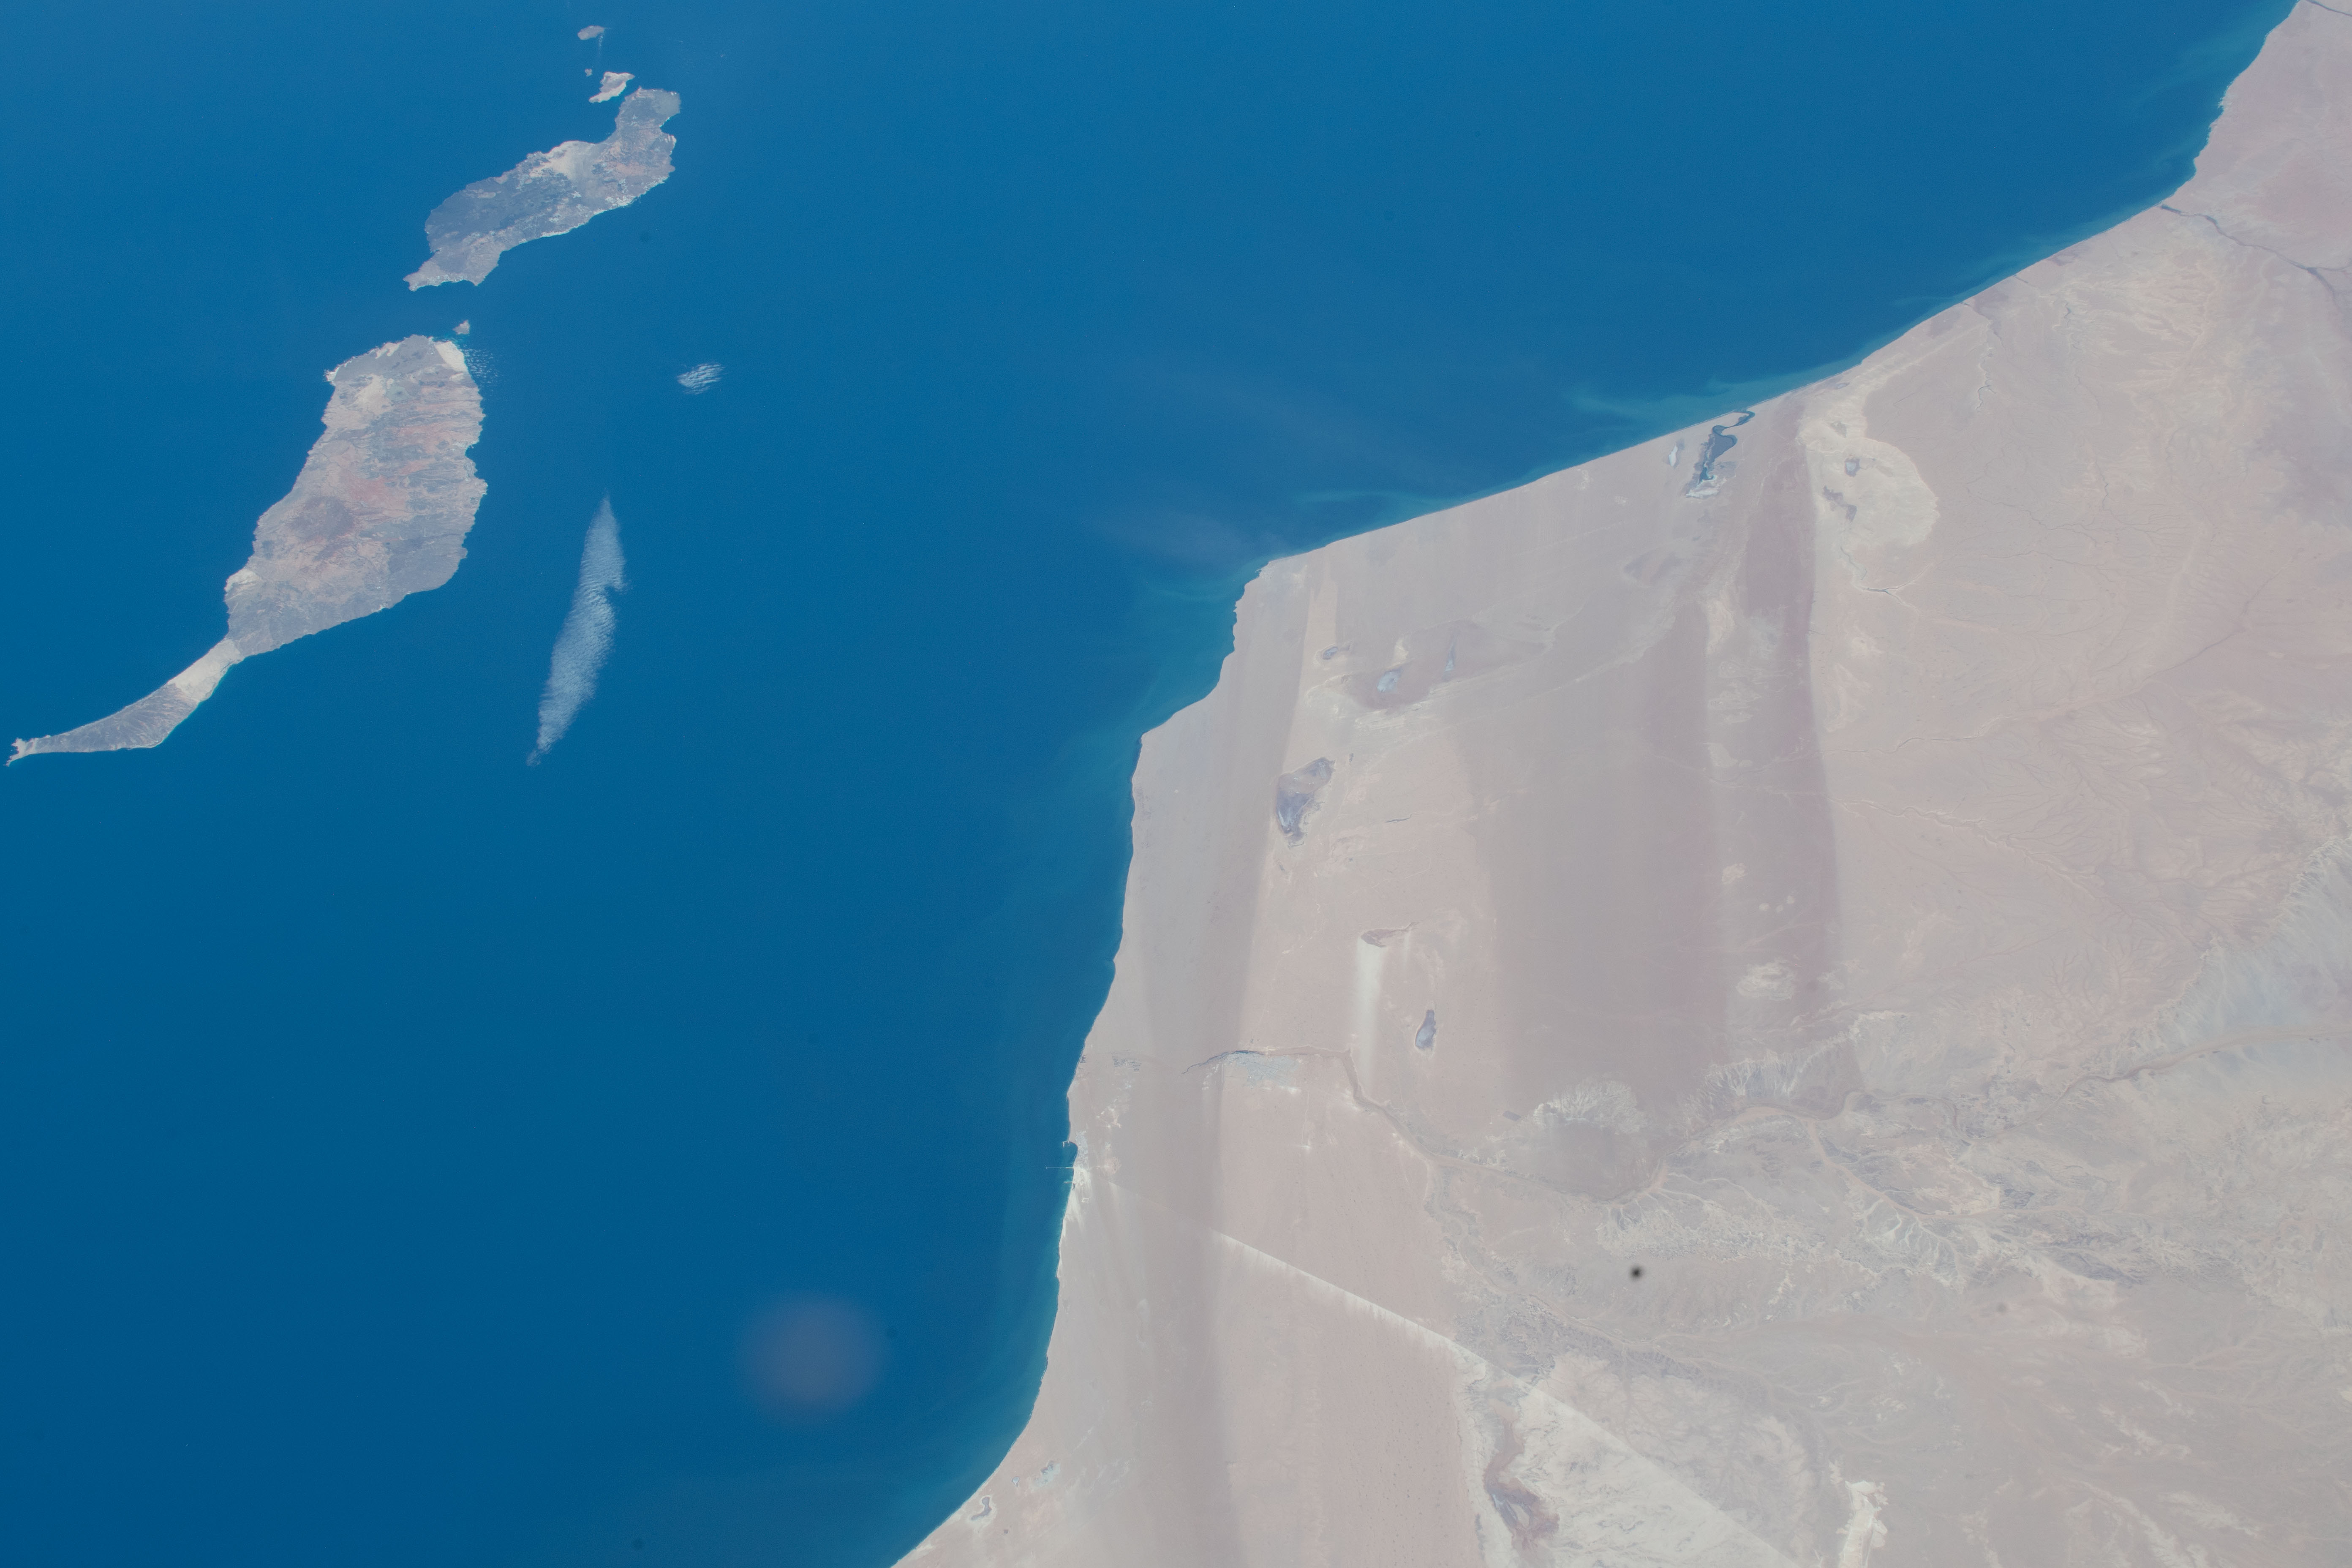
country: WESTERN SAHARA
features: WESTERN SAHARA
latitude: 27.5
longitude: -13.0
